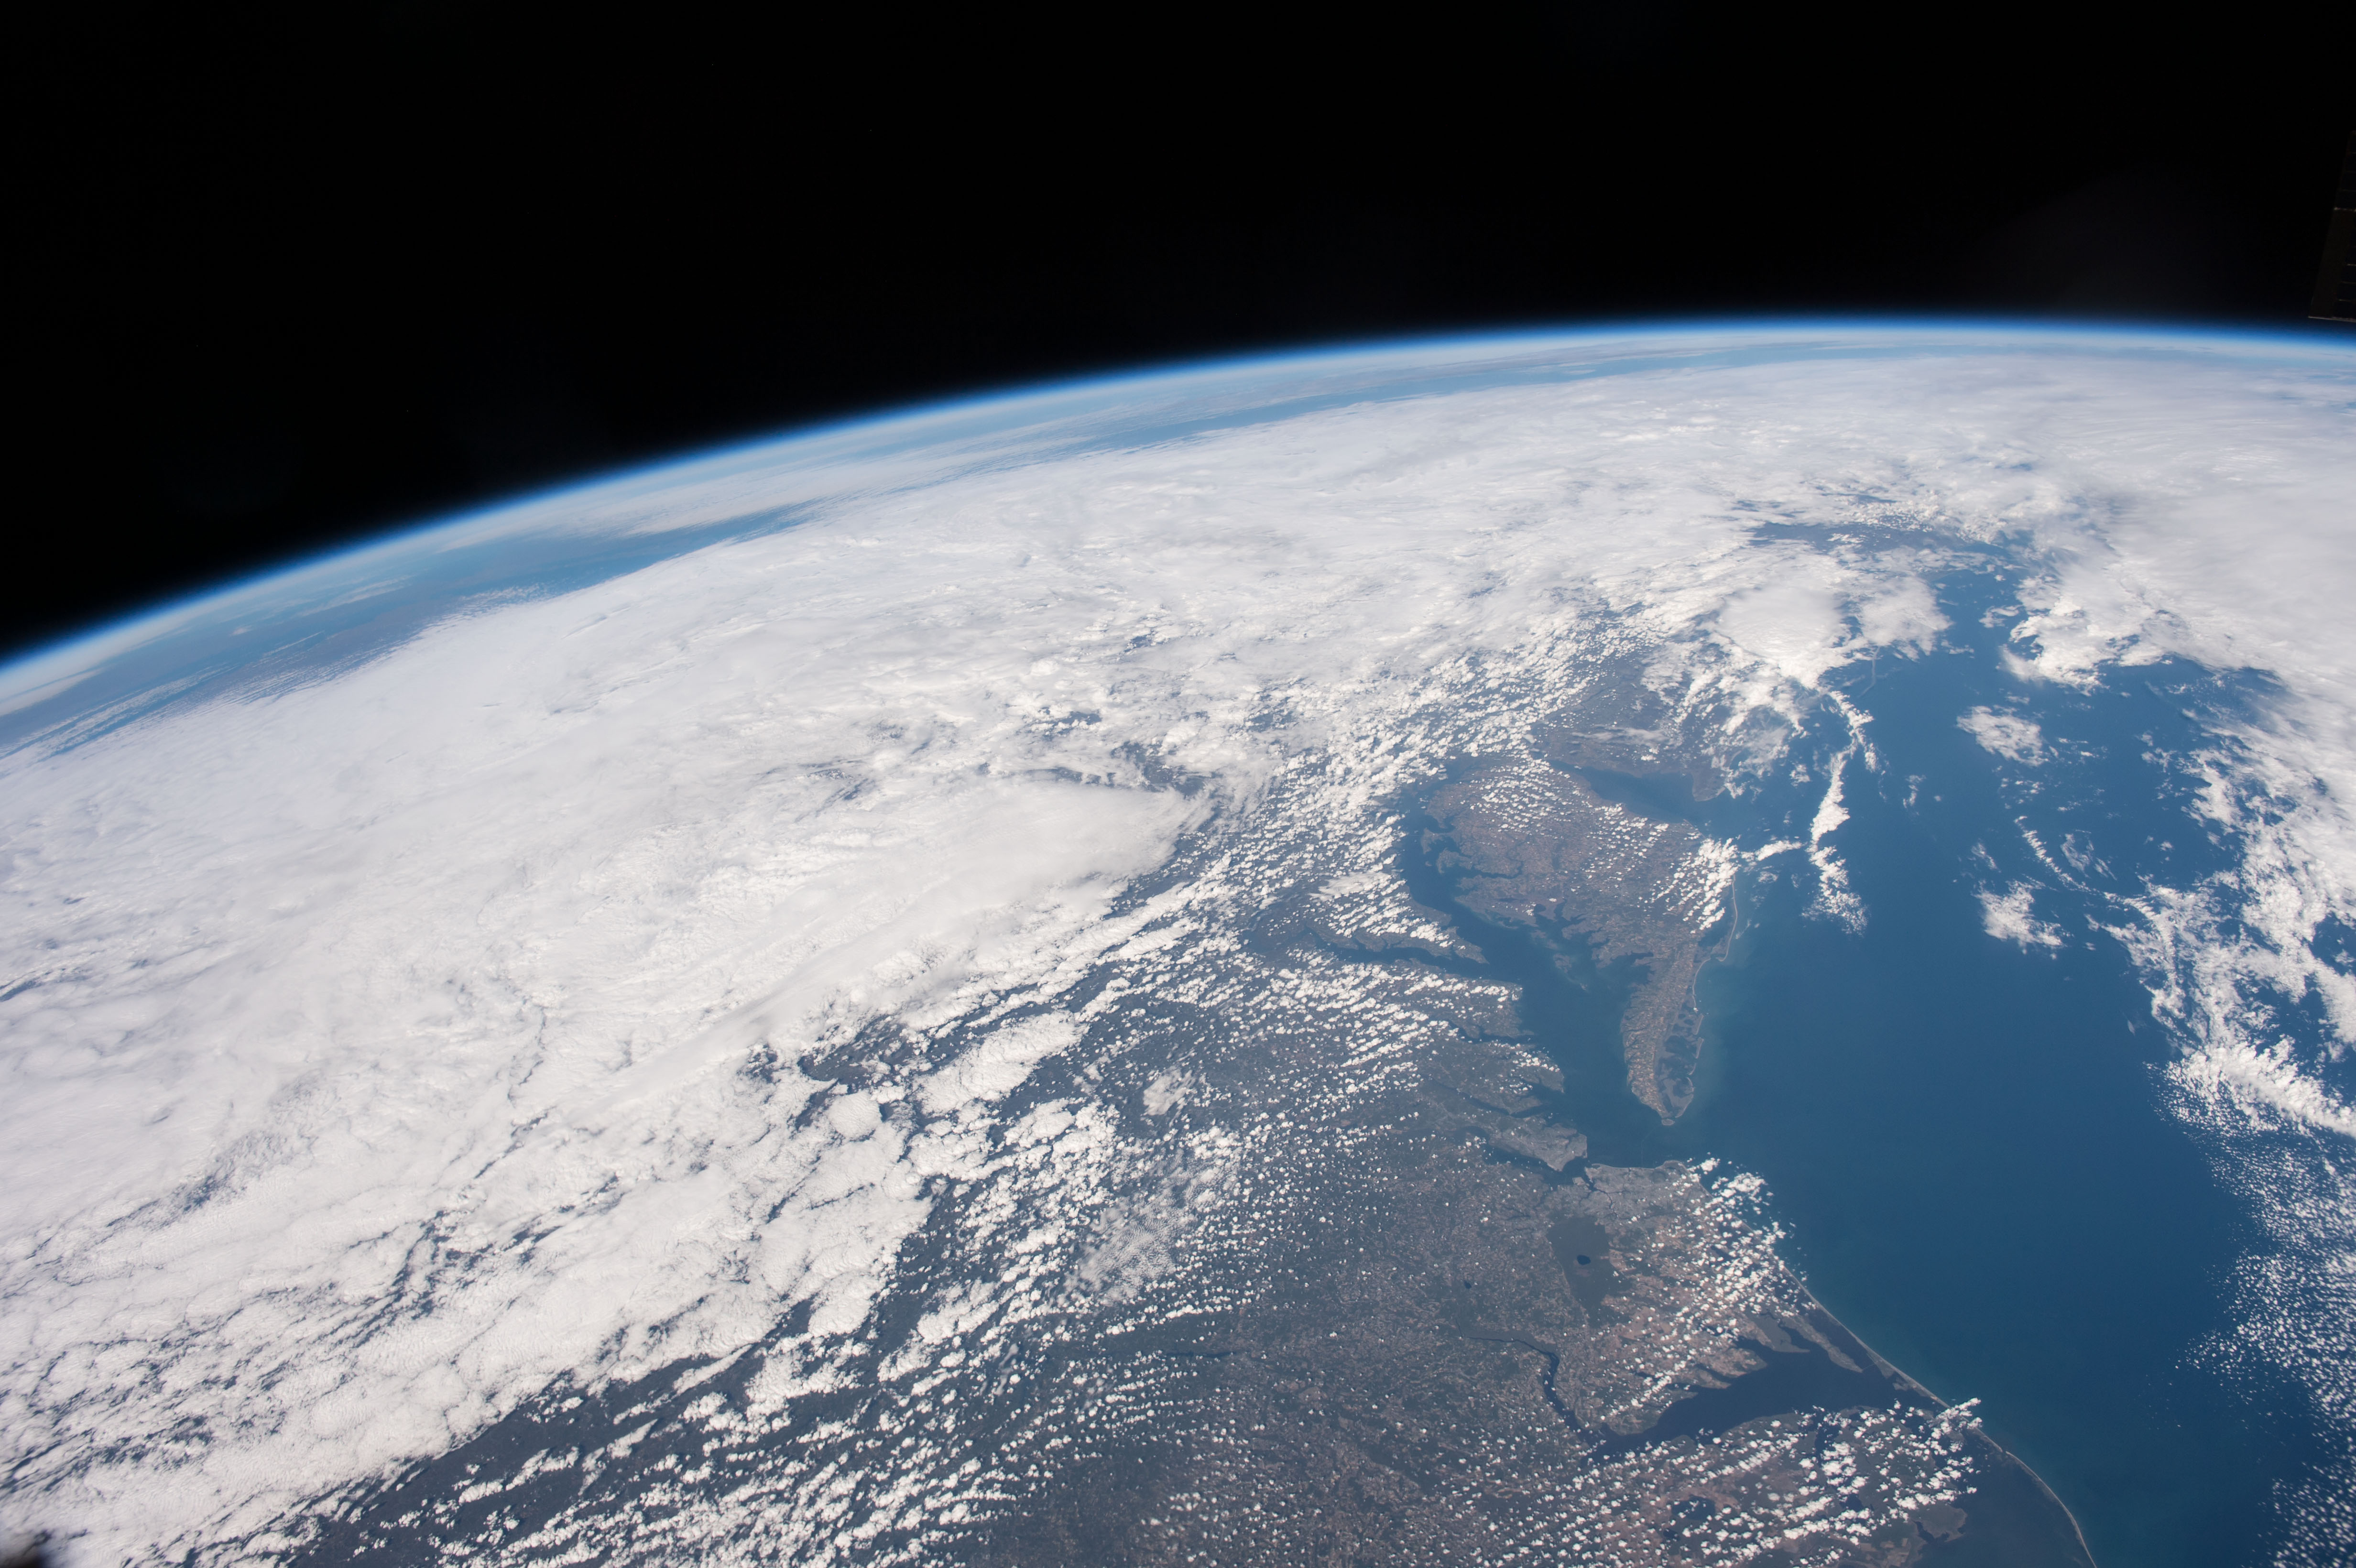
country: USA-VIRGINIA
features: CHESAPEAKE B., PAMLICO SOUND, ALBEMARLE SOUND, DELAWARE B., ATLANTIC O., EARTH LIMB
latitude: 38.0
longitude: -77.5
